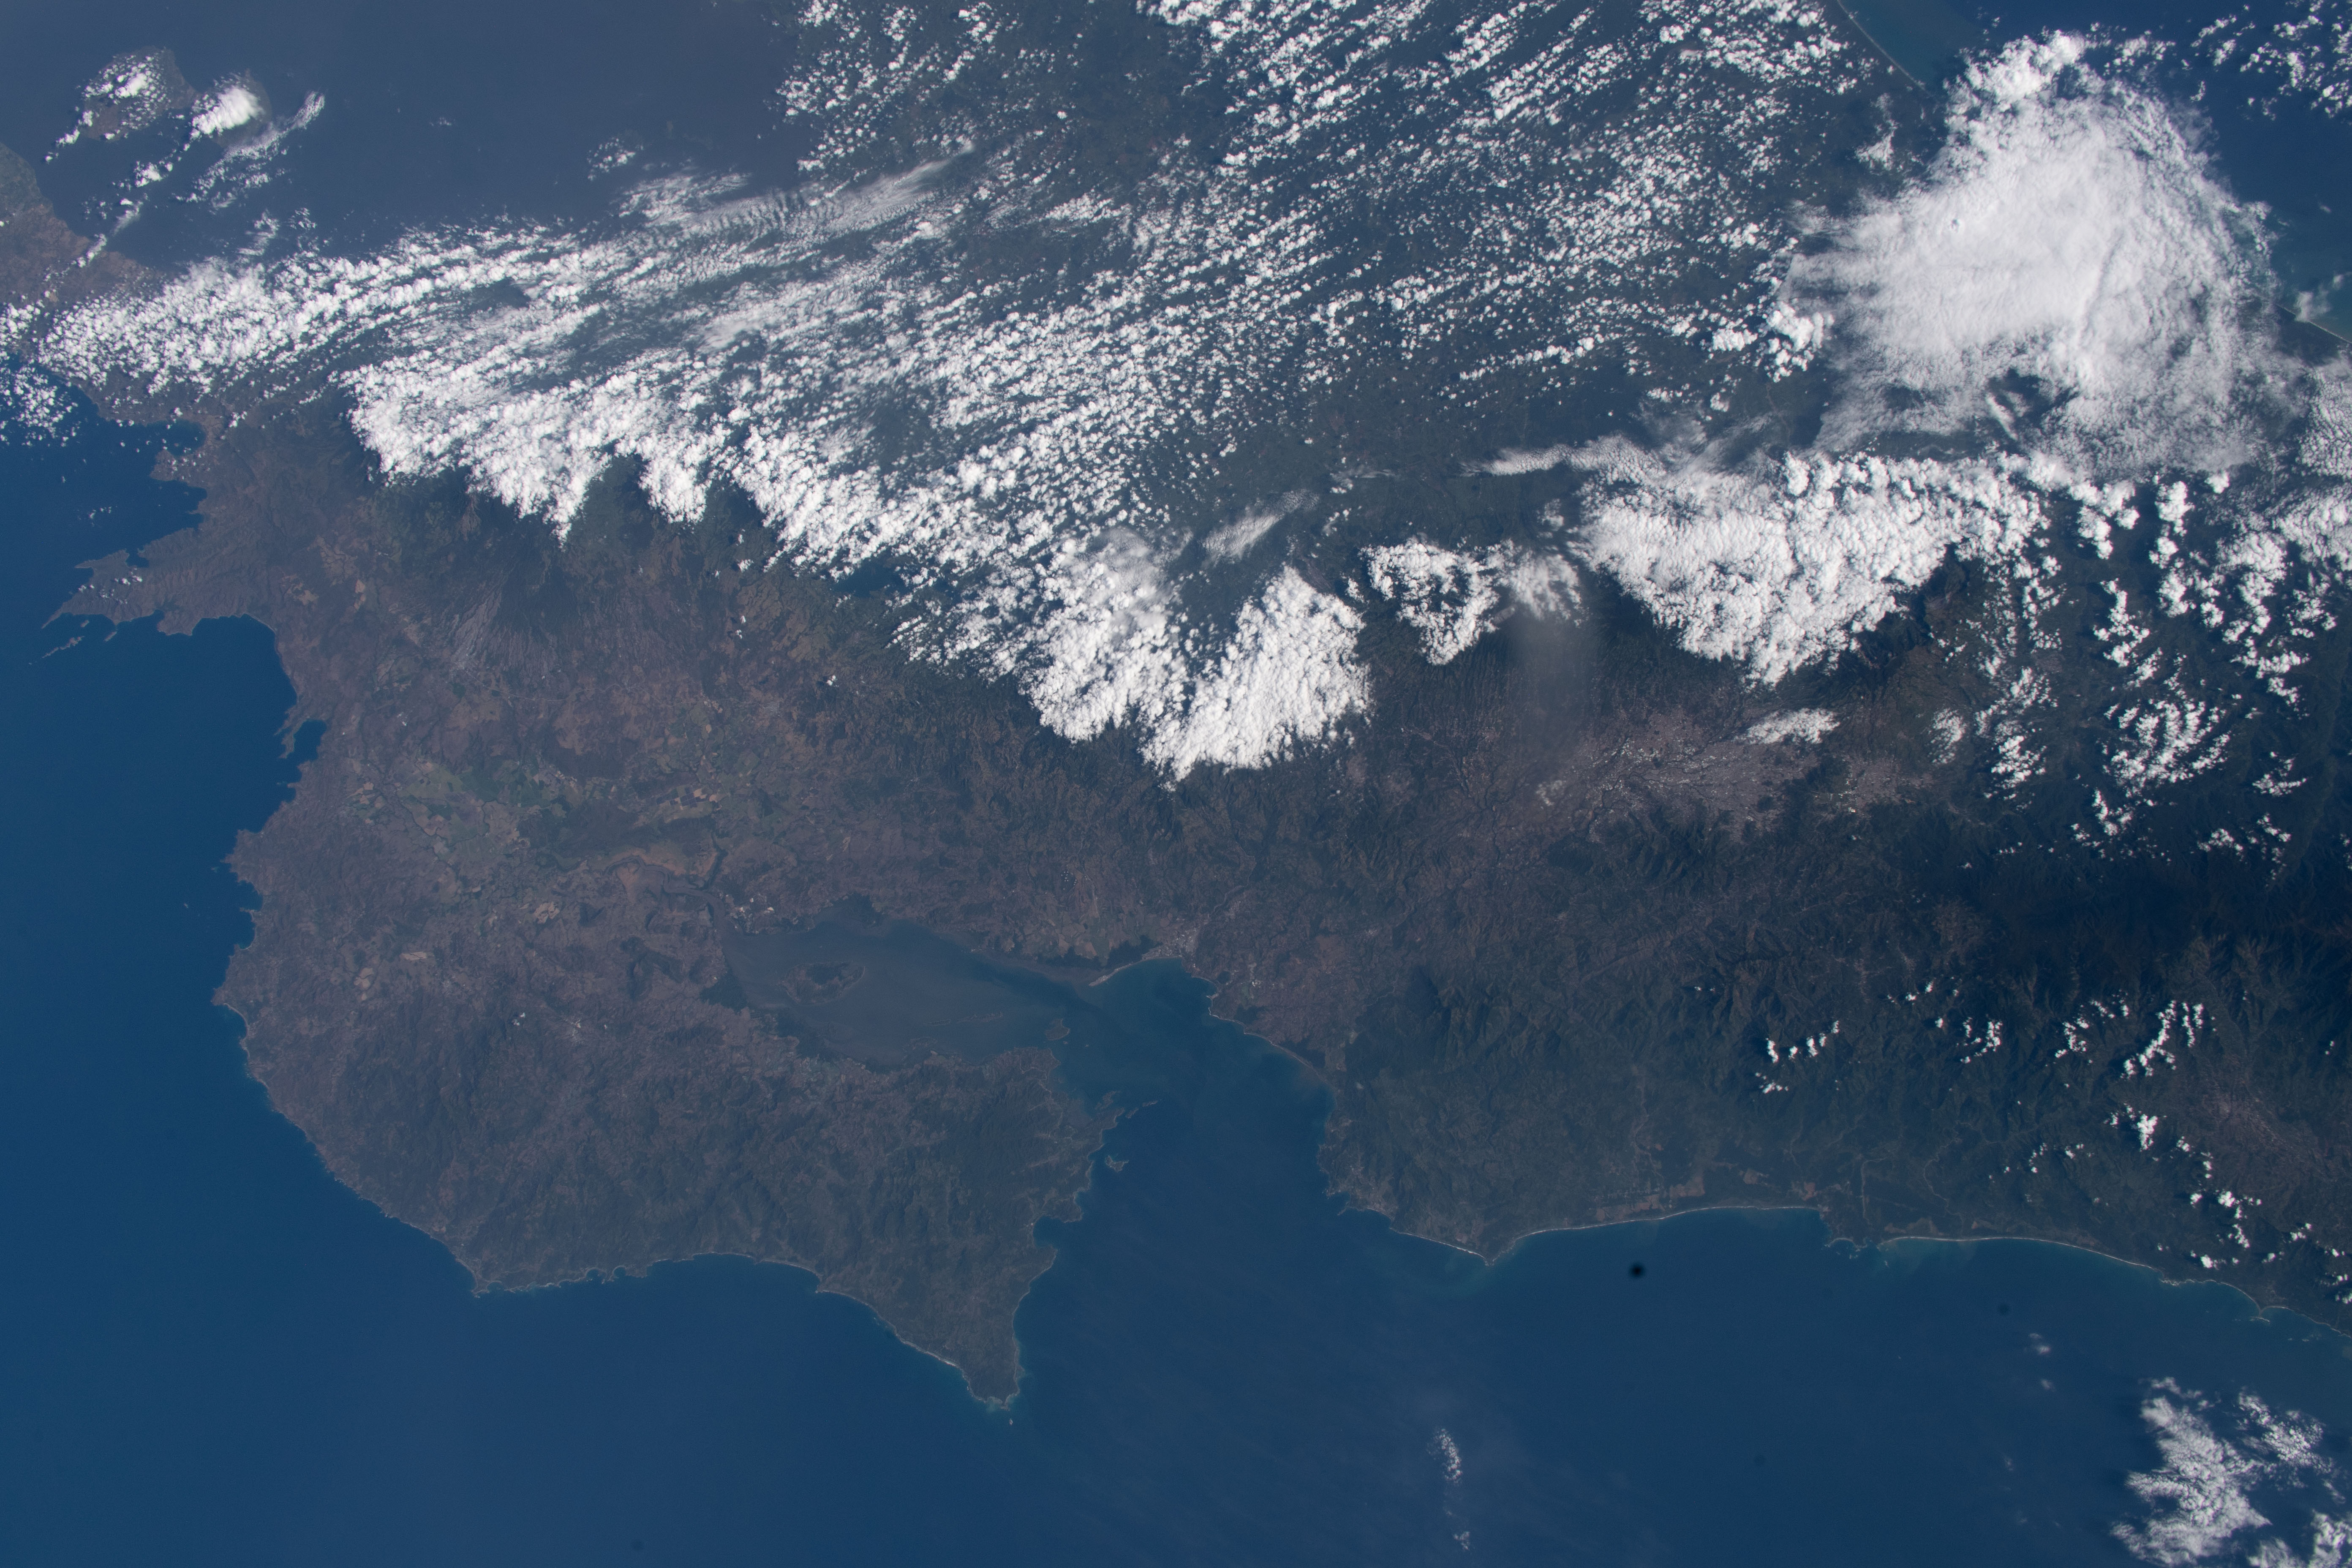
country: COSTA RICA
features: GULF OF NICOYA, TILMARAN MOUNTAINS, EL ROBLE
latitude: 10.0
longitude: -84.5
